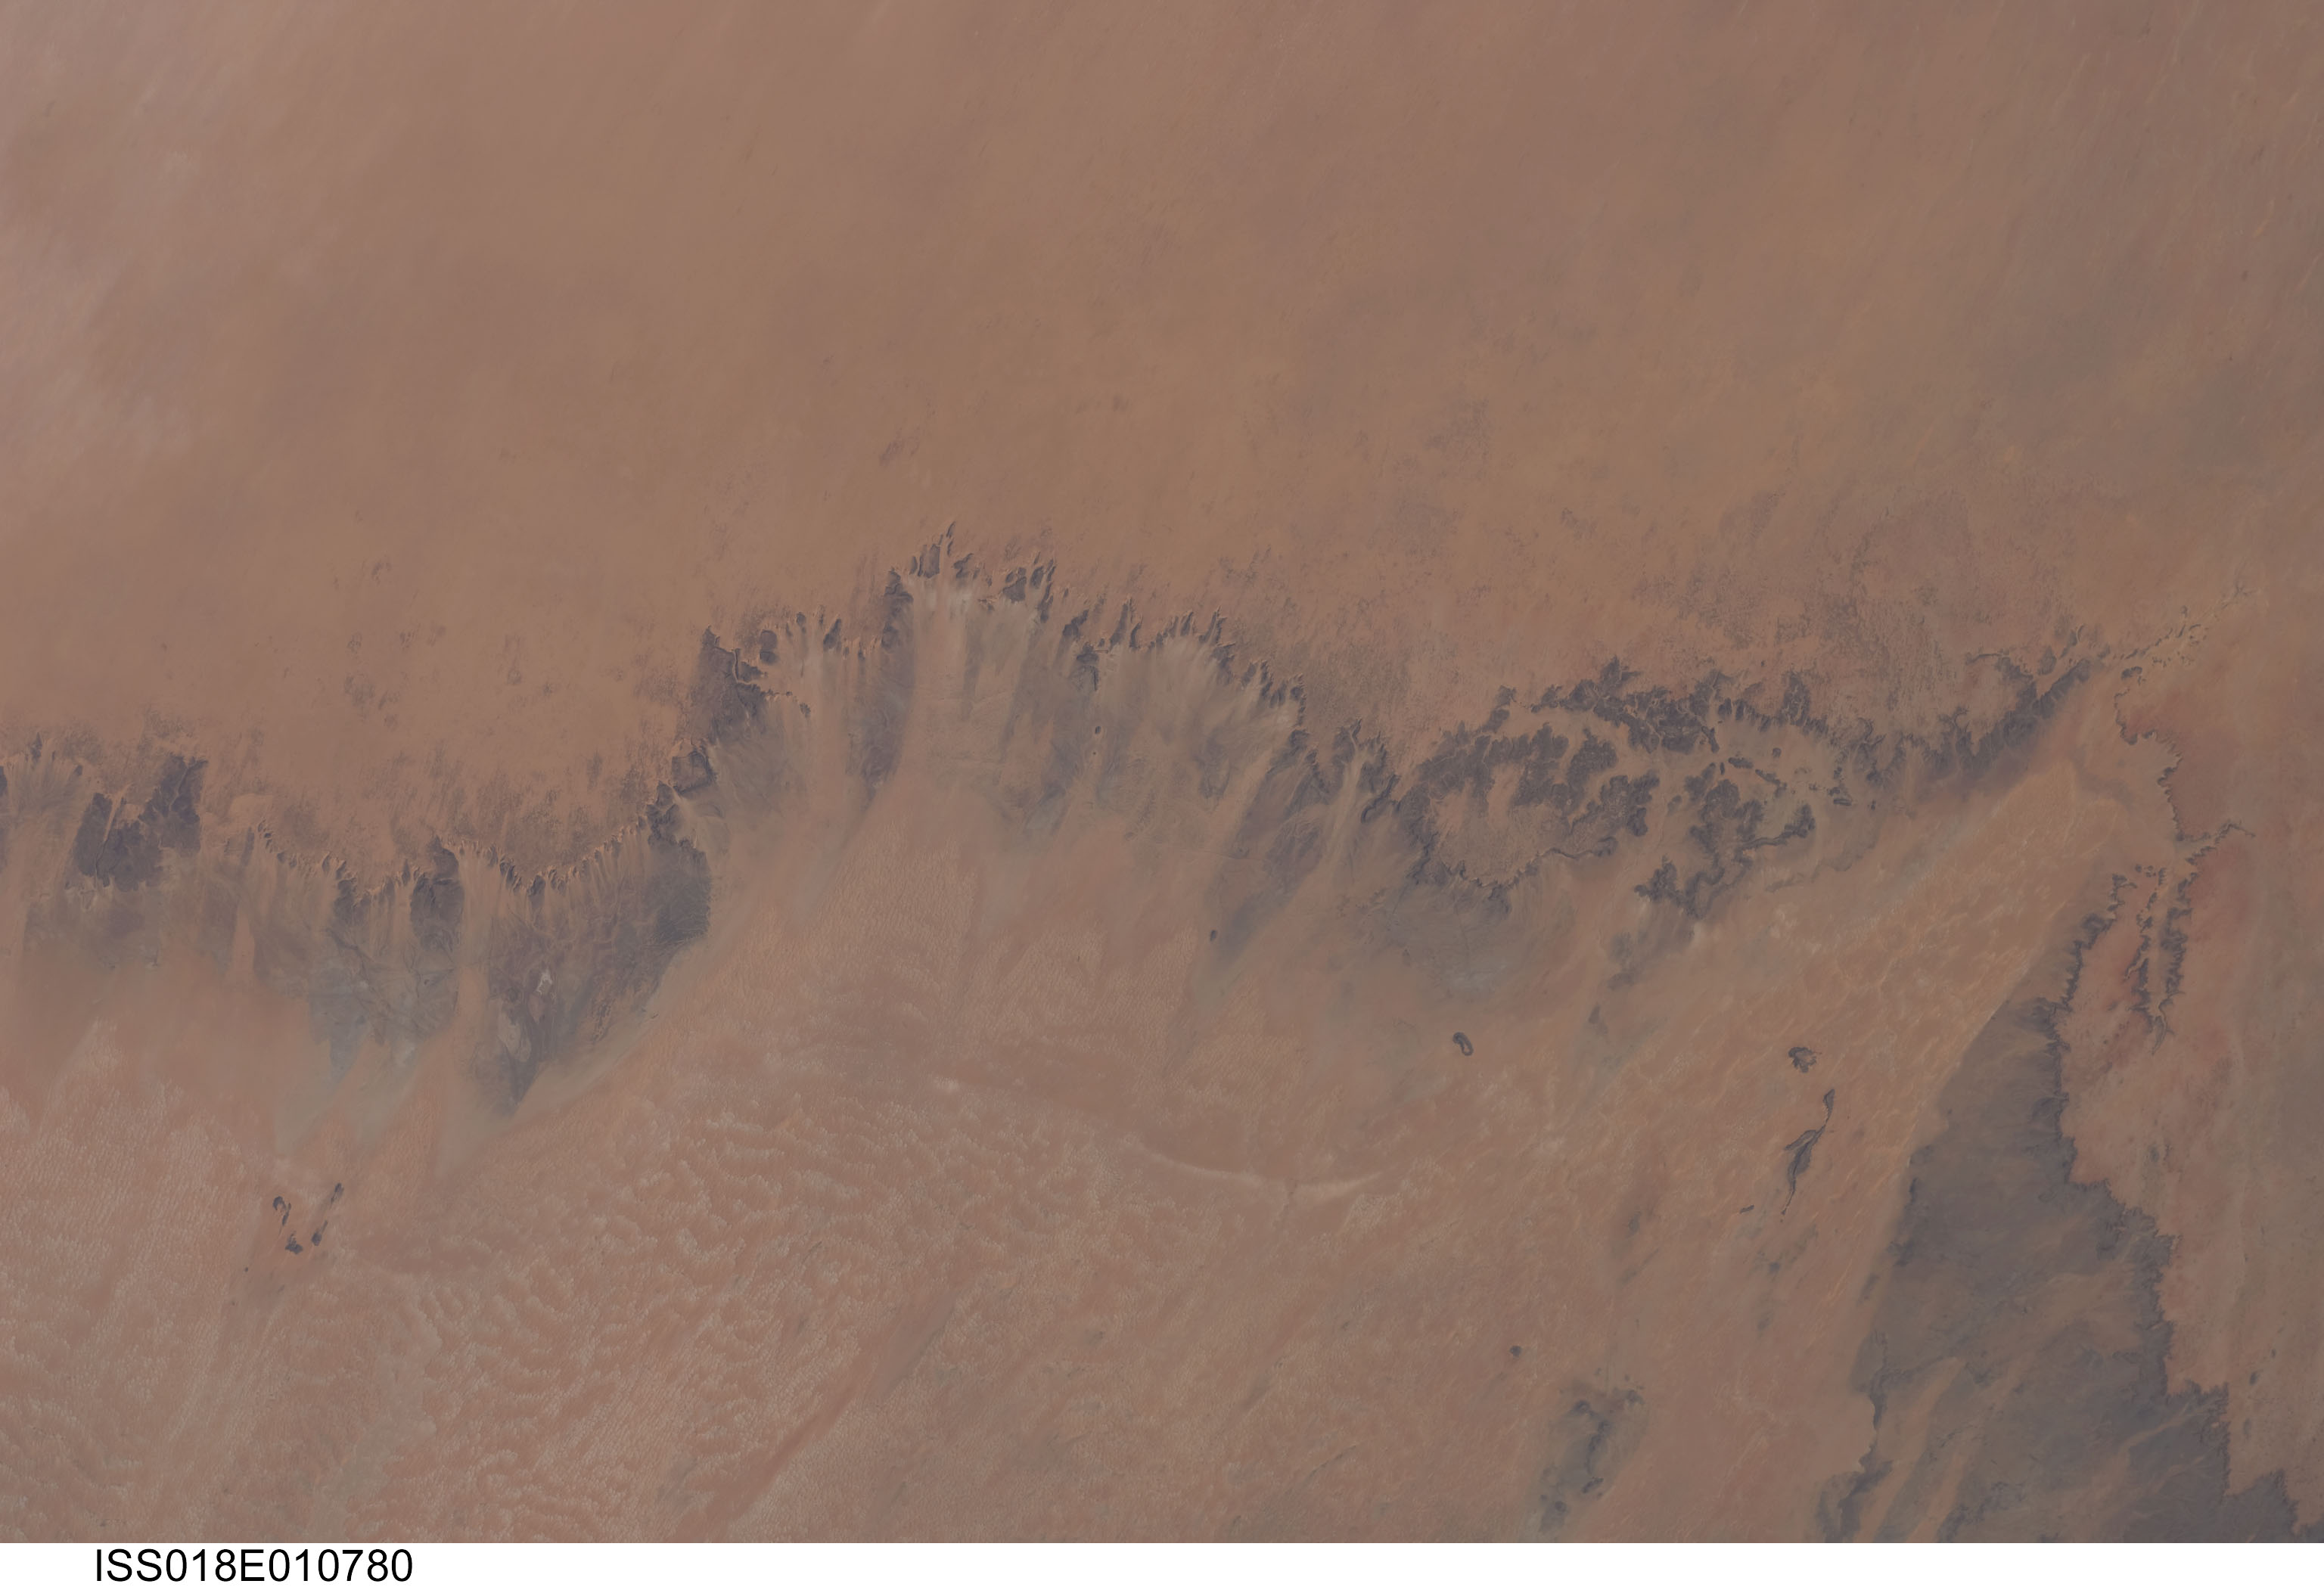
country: MAURITANIA
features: DAHR OULATA, DESERT, DUNES
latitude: 17.6
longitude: -7.6
